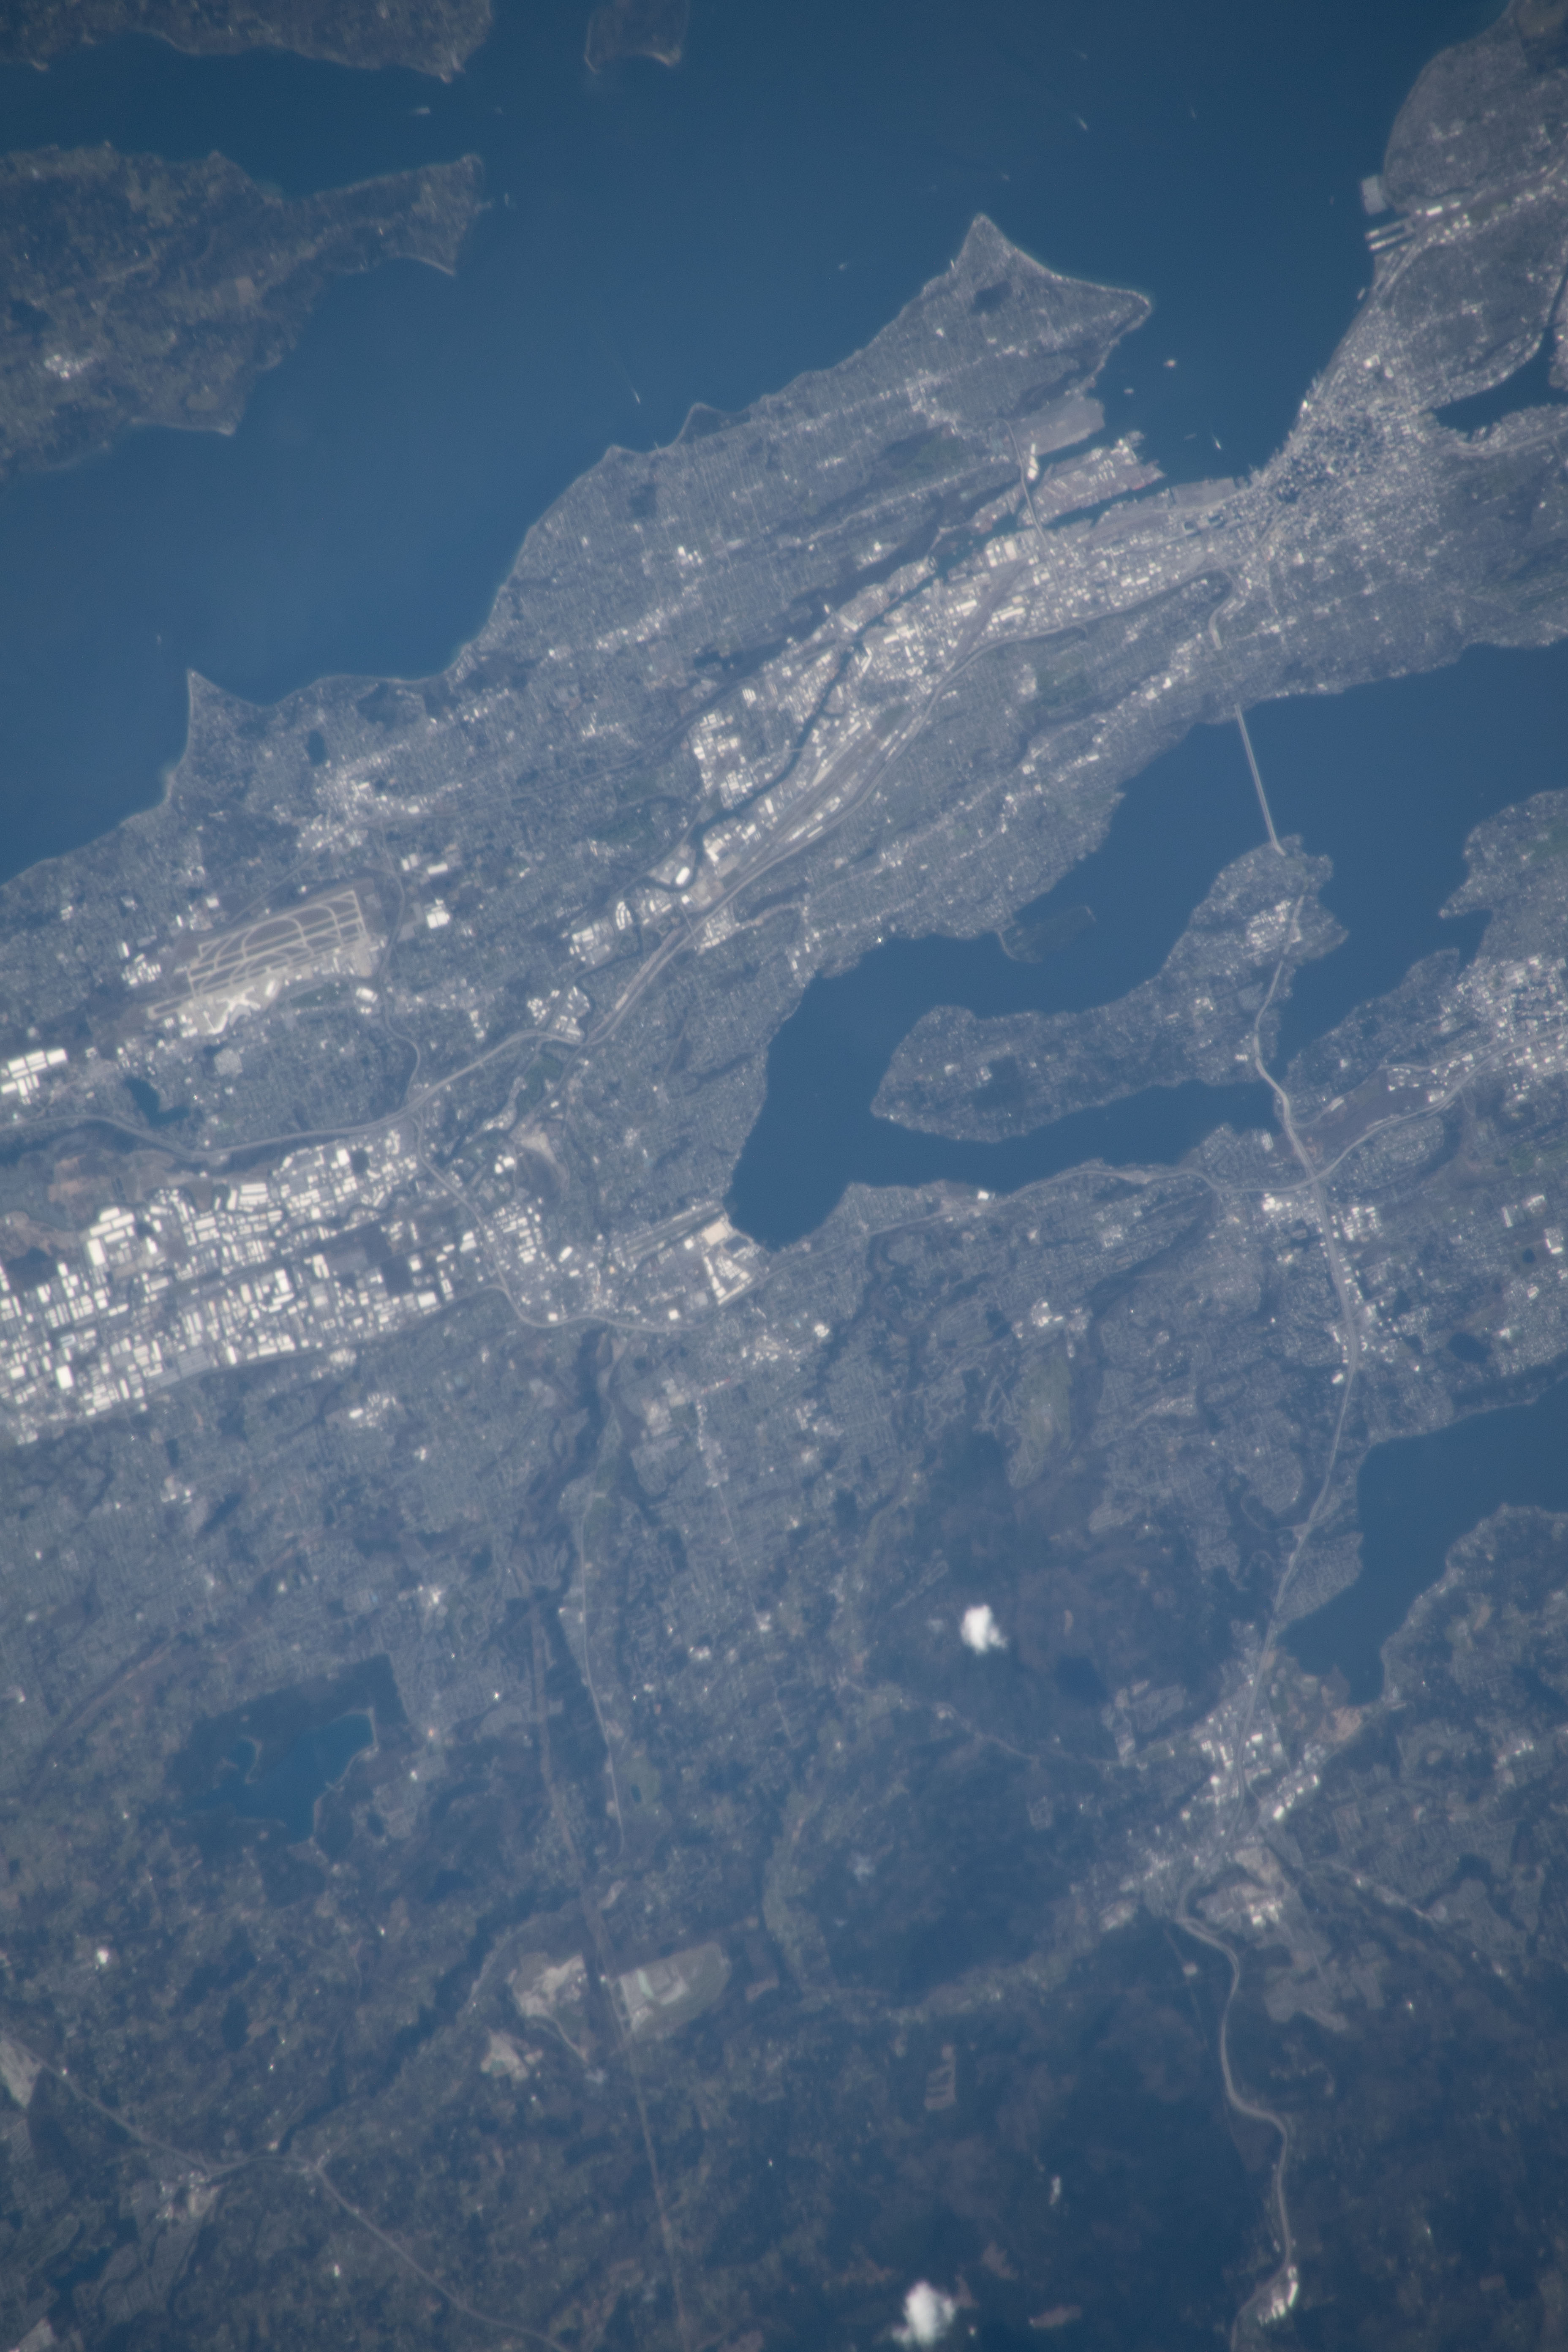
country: USA-WASHINGTON
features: LAKE WASHINGTON, LAKE SAMMAMISH, SEATTLE
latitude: 47.5
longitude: -122.2
